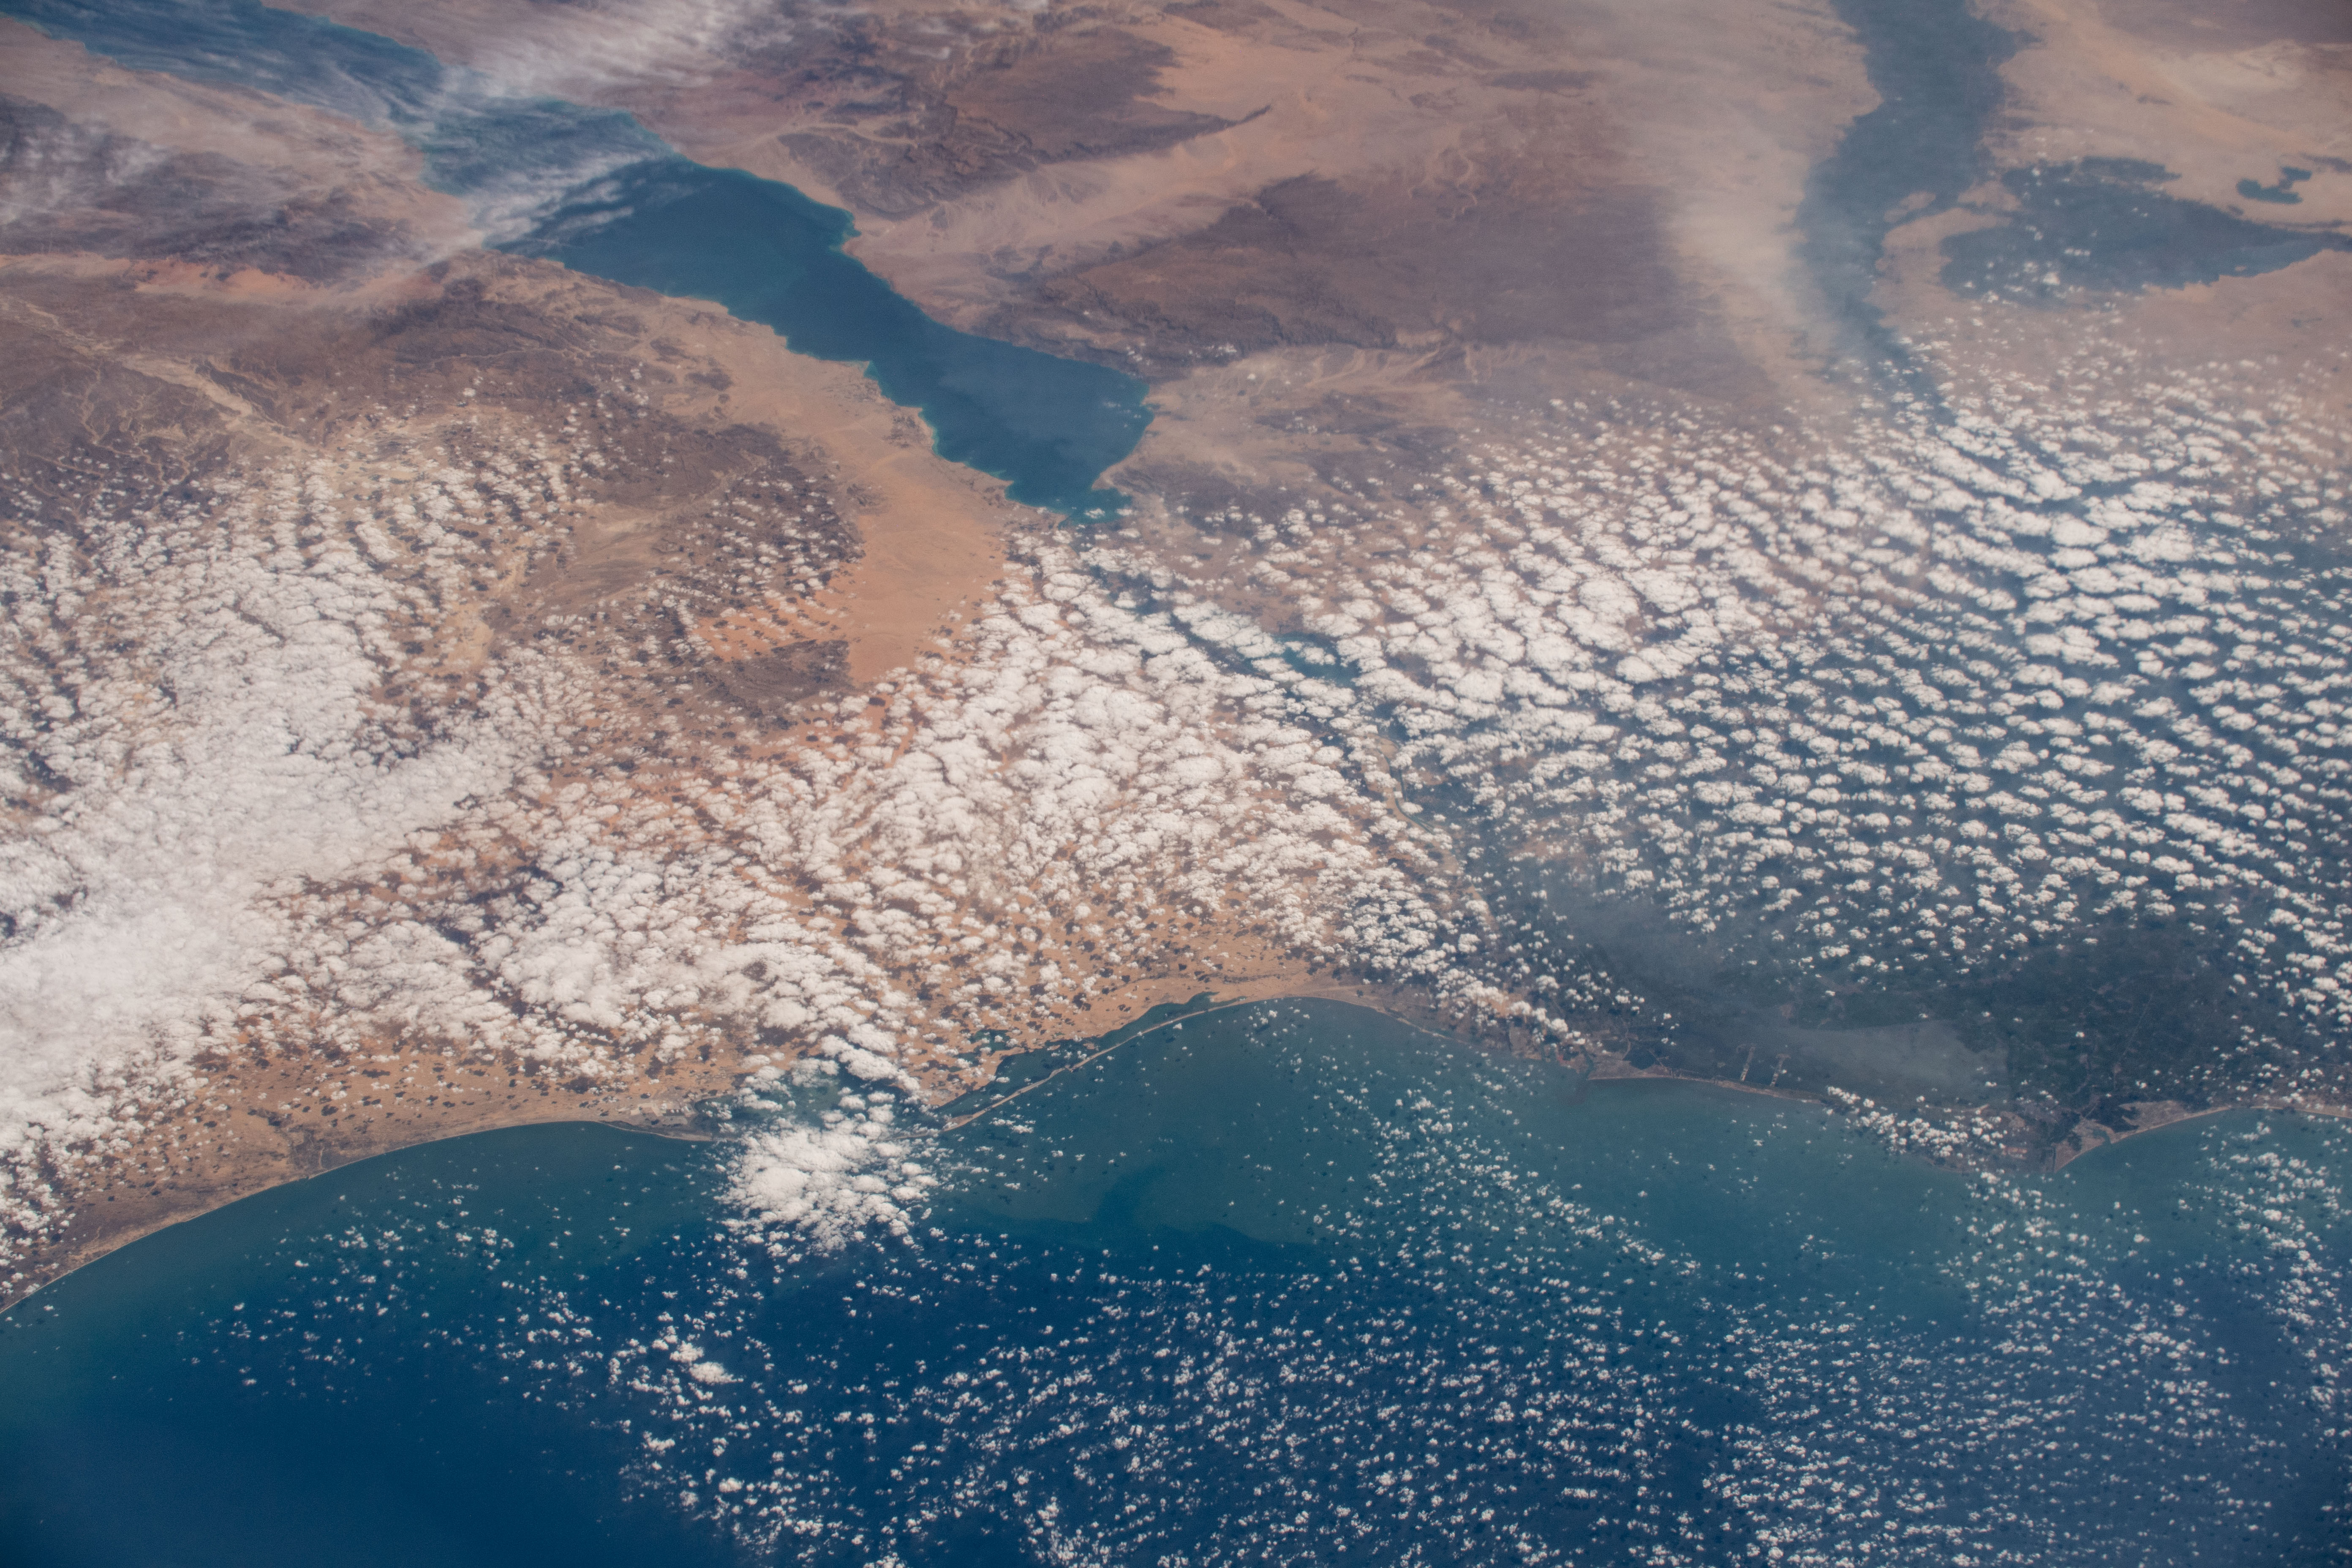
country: EGYPT
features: SUEZ GULF, BARDAWIL LAKE, MEDITERRANEAN SEA
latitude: 30.4
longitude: 31.4
